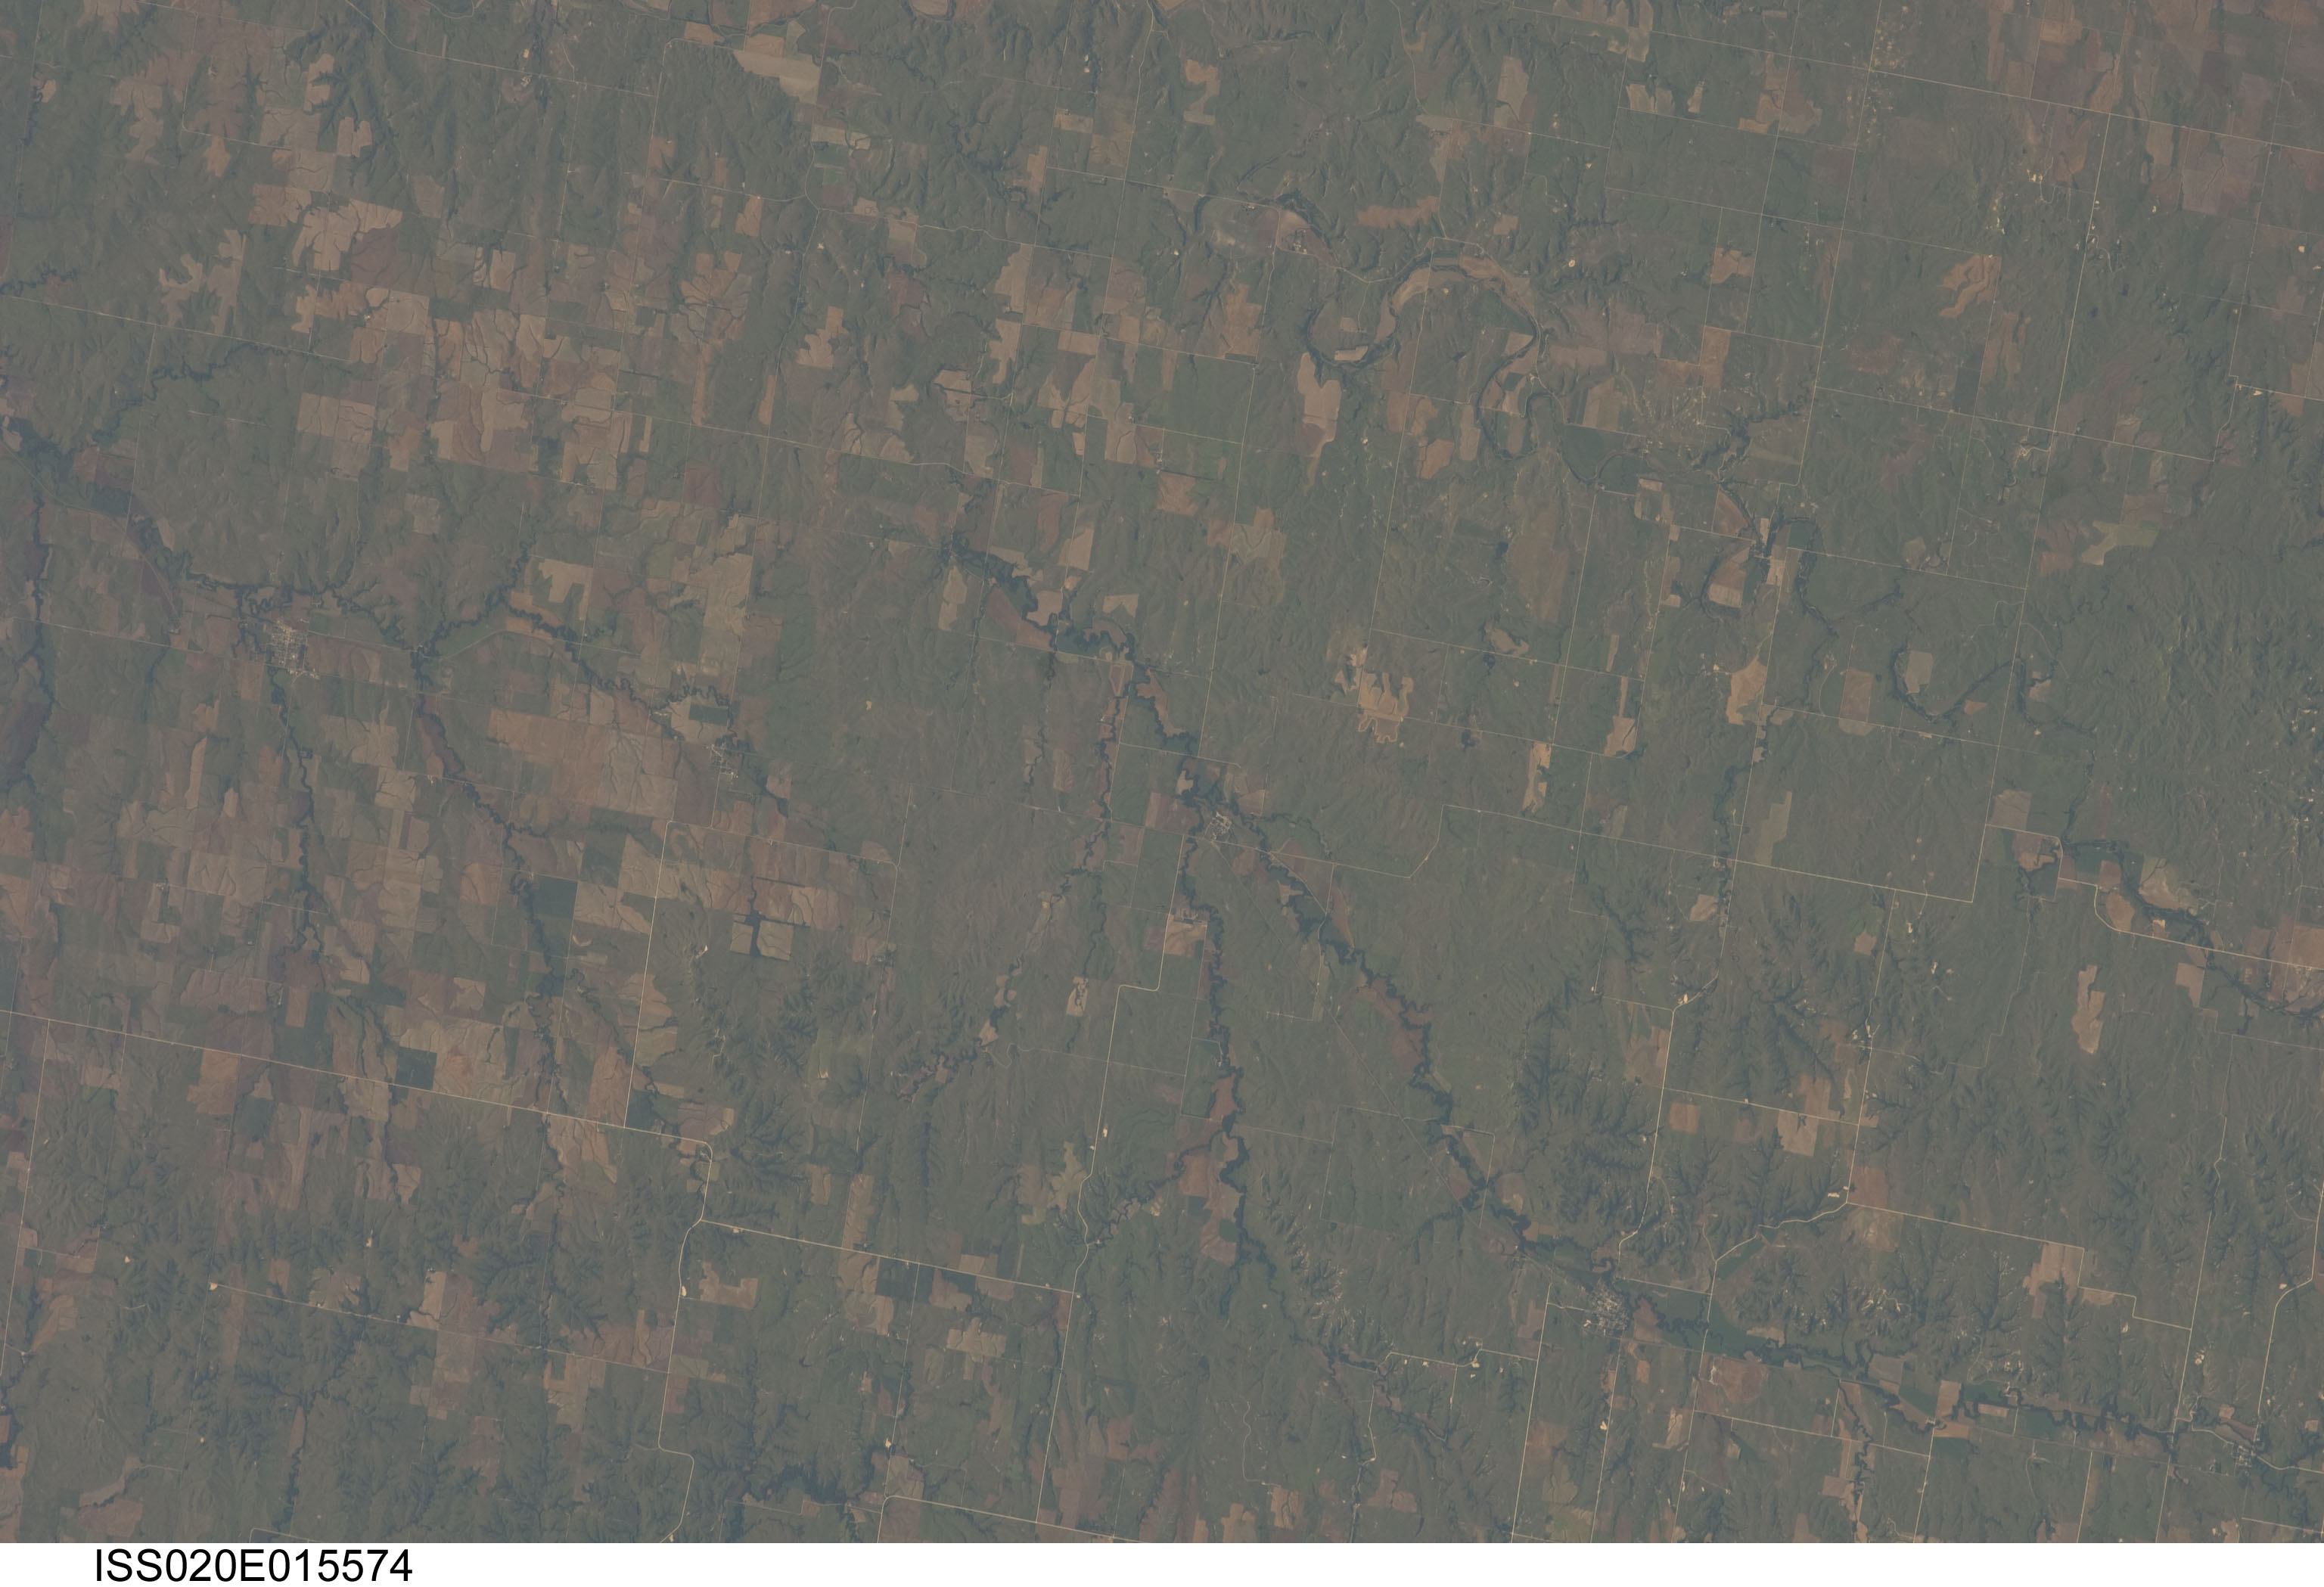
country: USA-KANSAS
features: PARADISE CREEK,WOLF CREEK,HIGHWAY 671,WALDO,EAGLE CREEK,KANSAS,FAIRPORT,SALINE RIVER,NATOMA,LURAY,PARADISE
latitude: 39.1
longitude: -98.9
